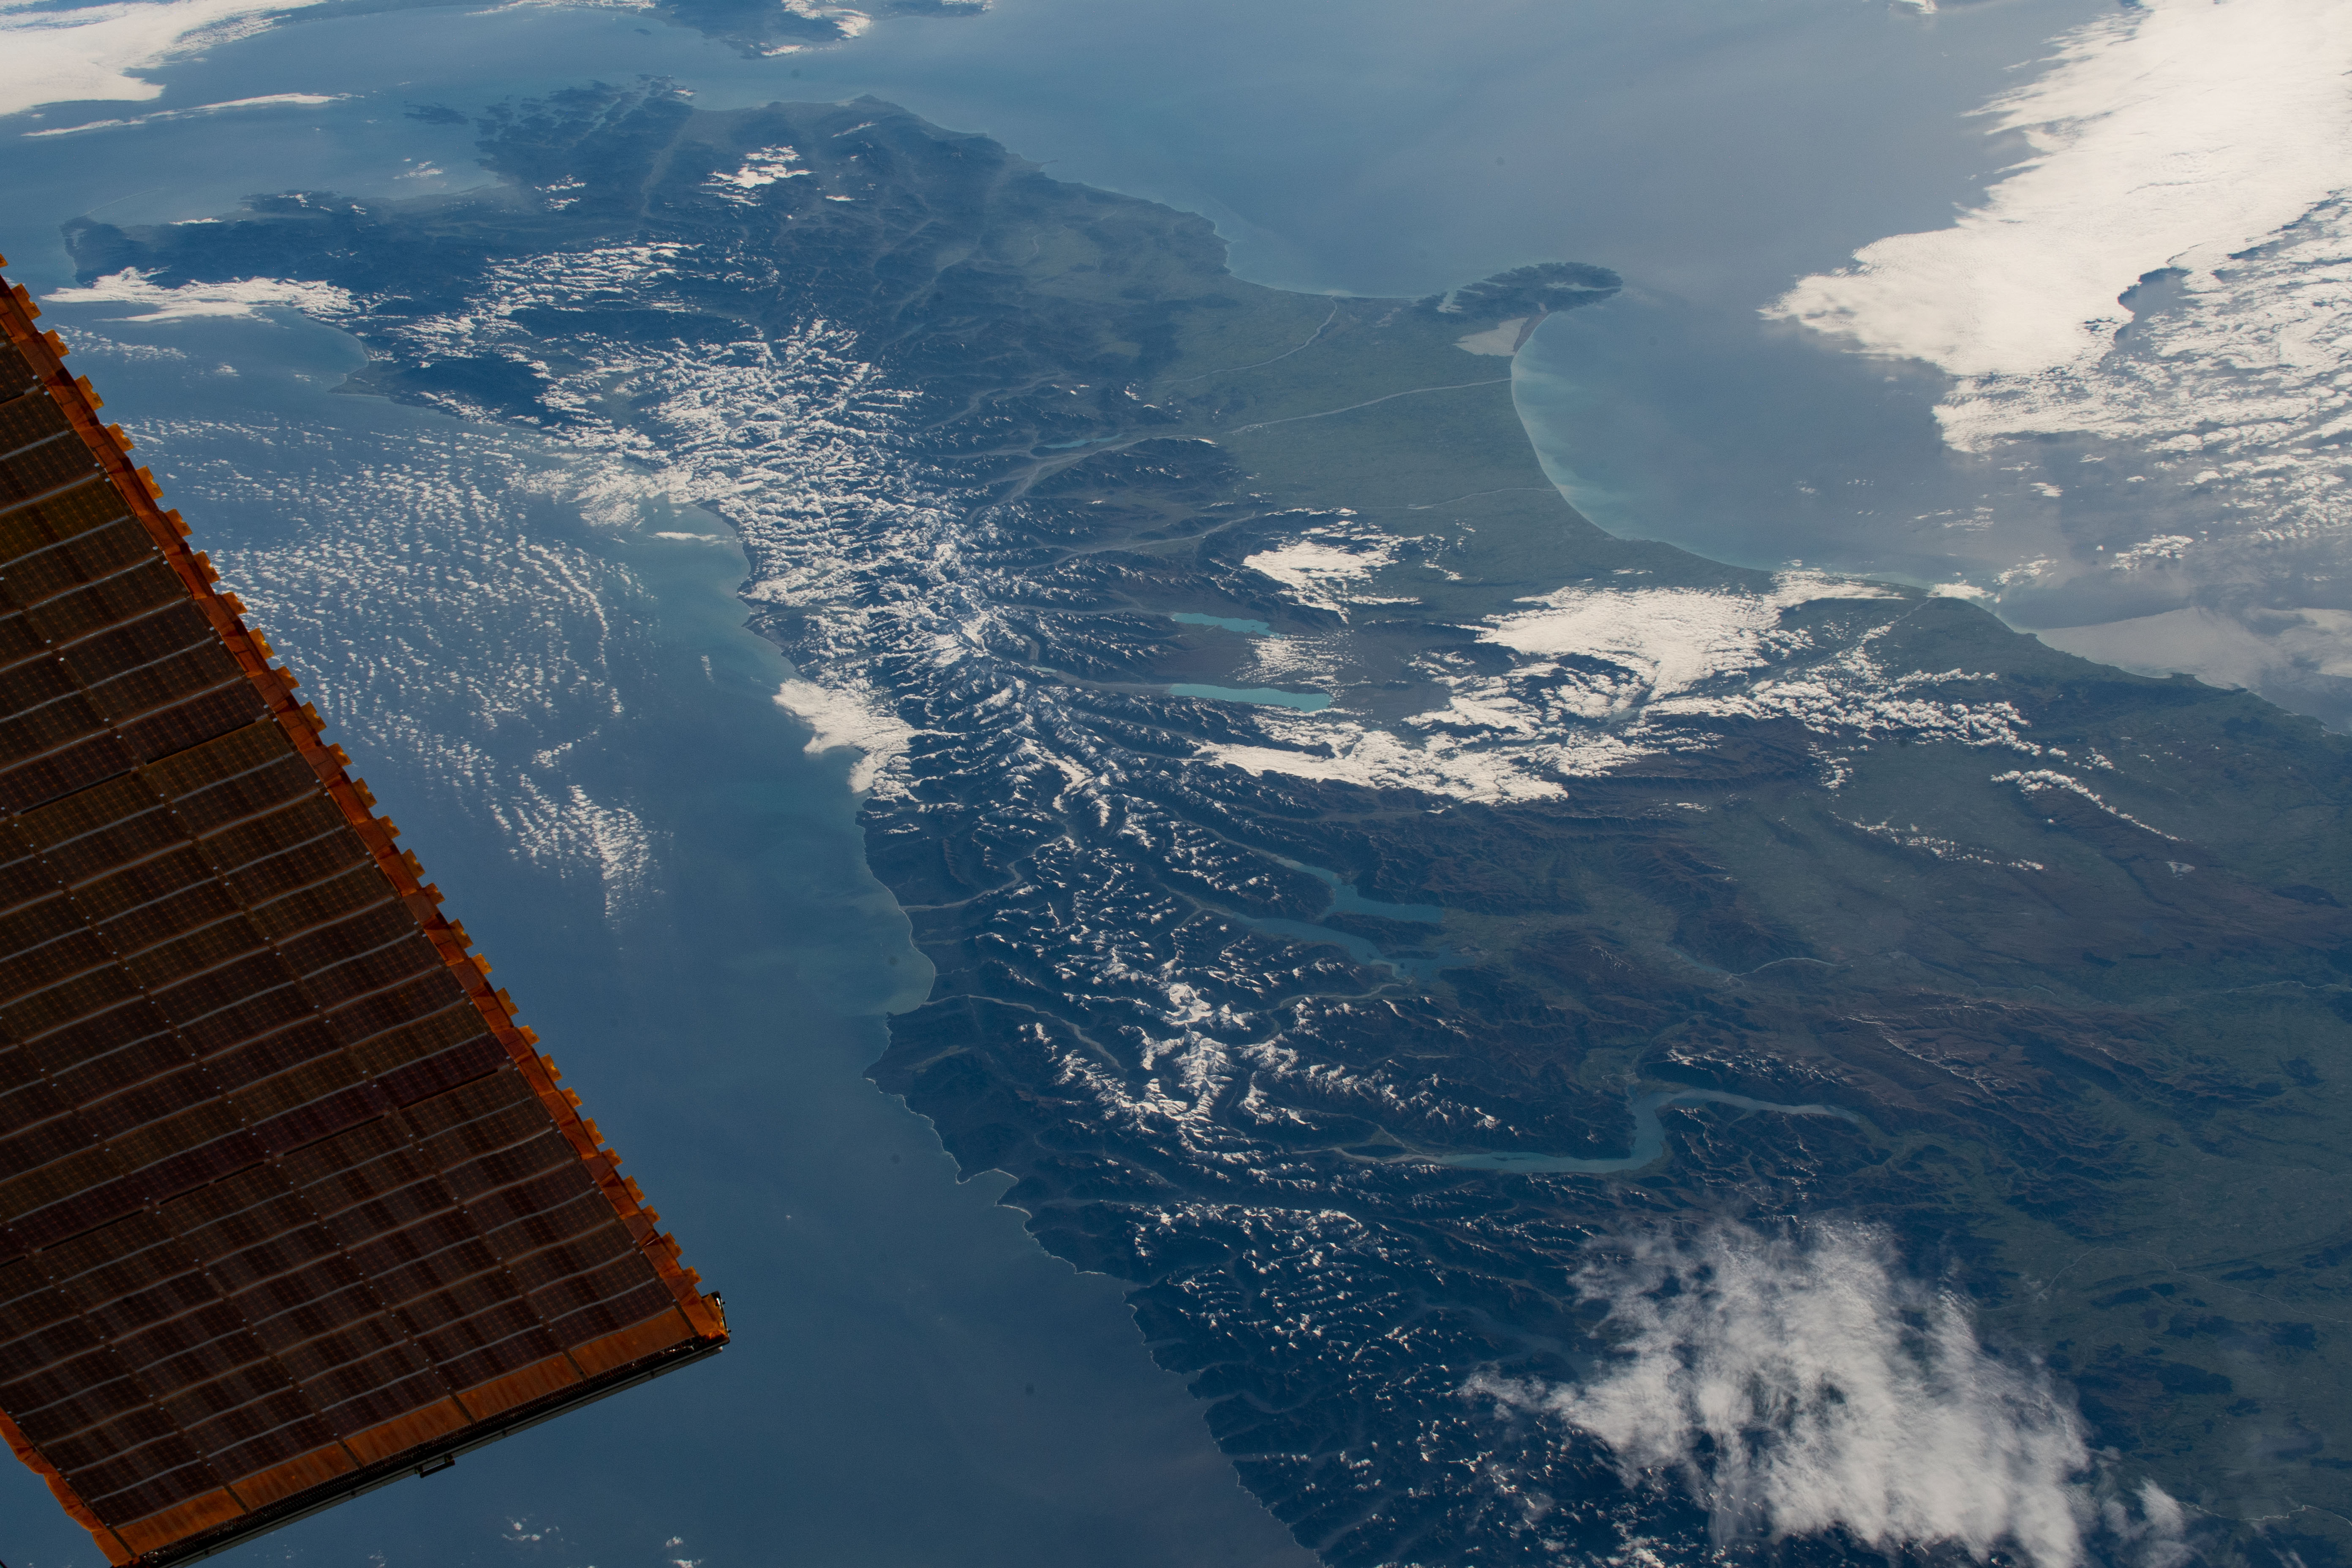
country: NEW ZEALAND-SI
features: SOUTH ISLAND, SOUTHERN ALPS MOUNTAINS, LAKE WAKATIPU, LAKE PUKAKI
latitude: -44.0
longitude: 170.0
